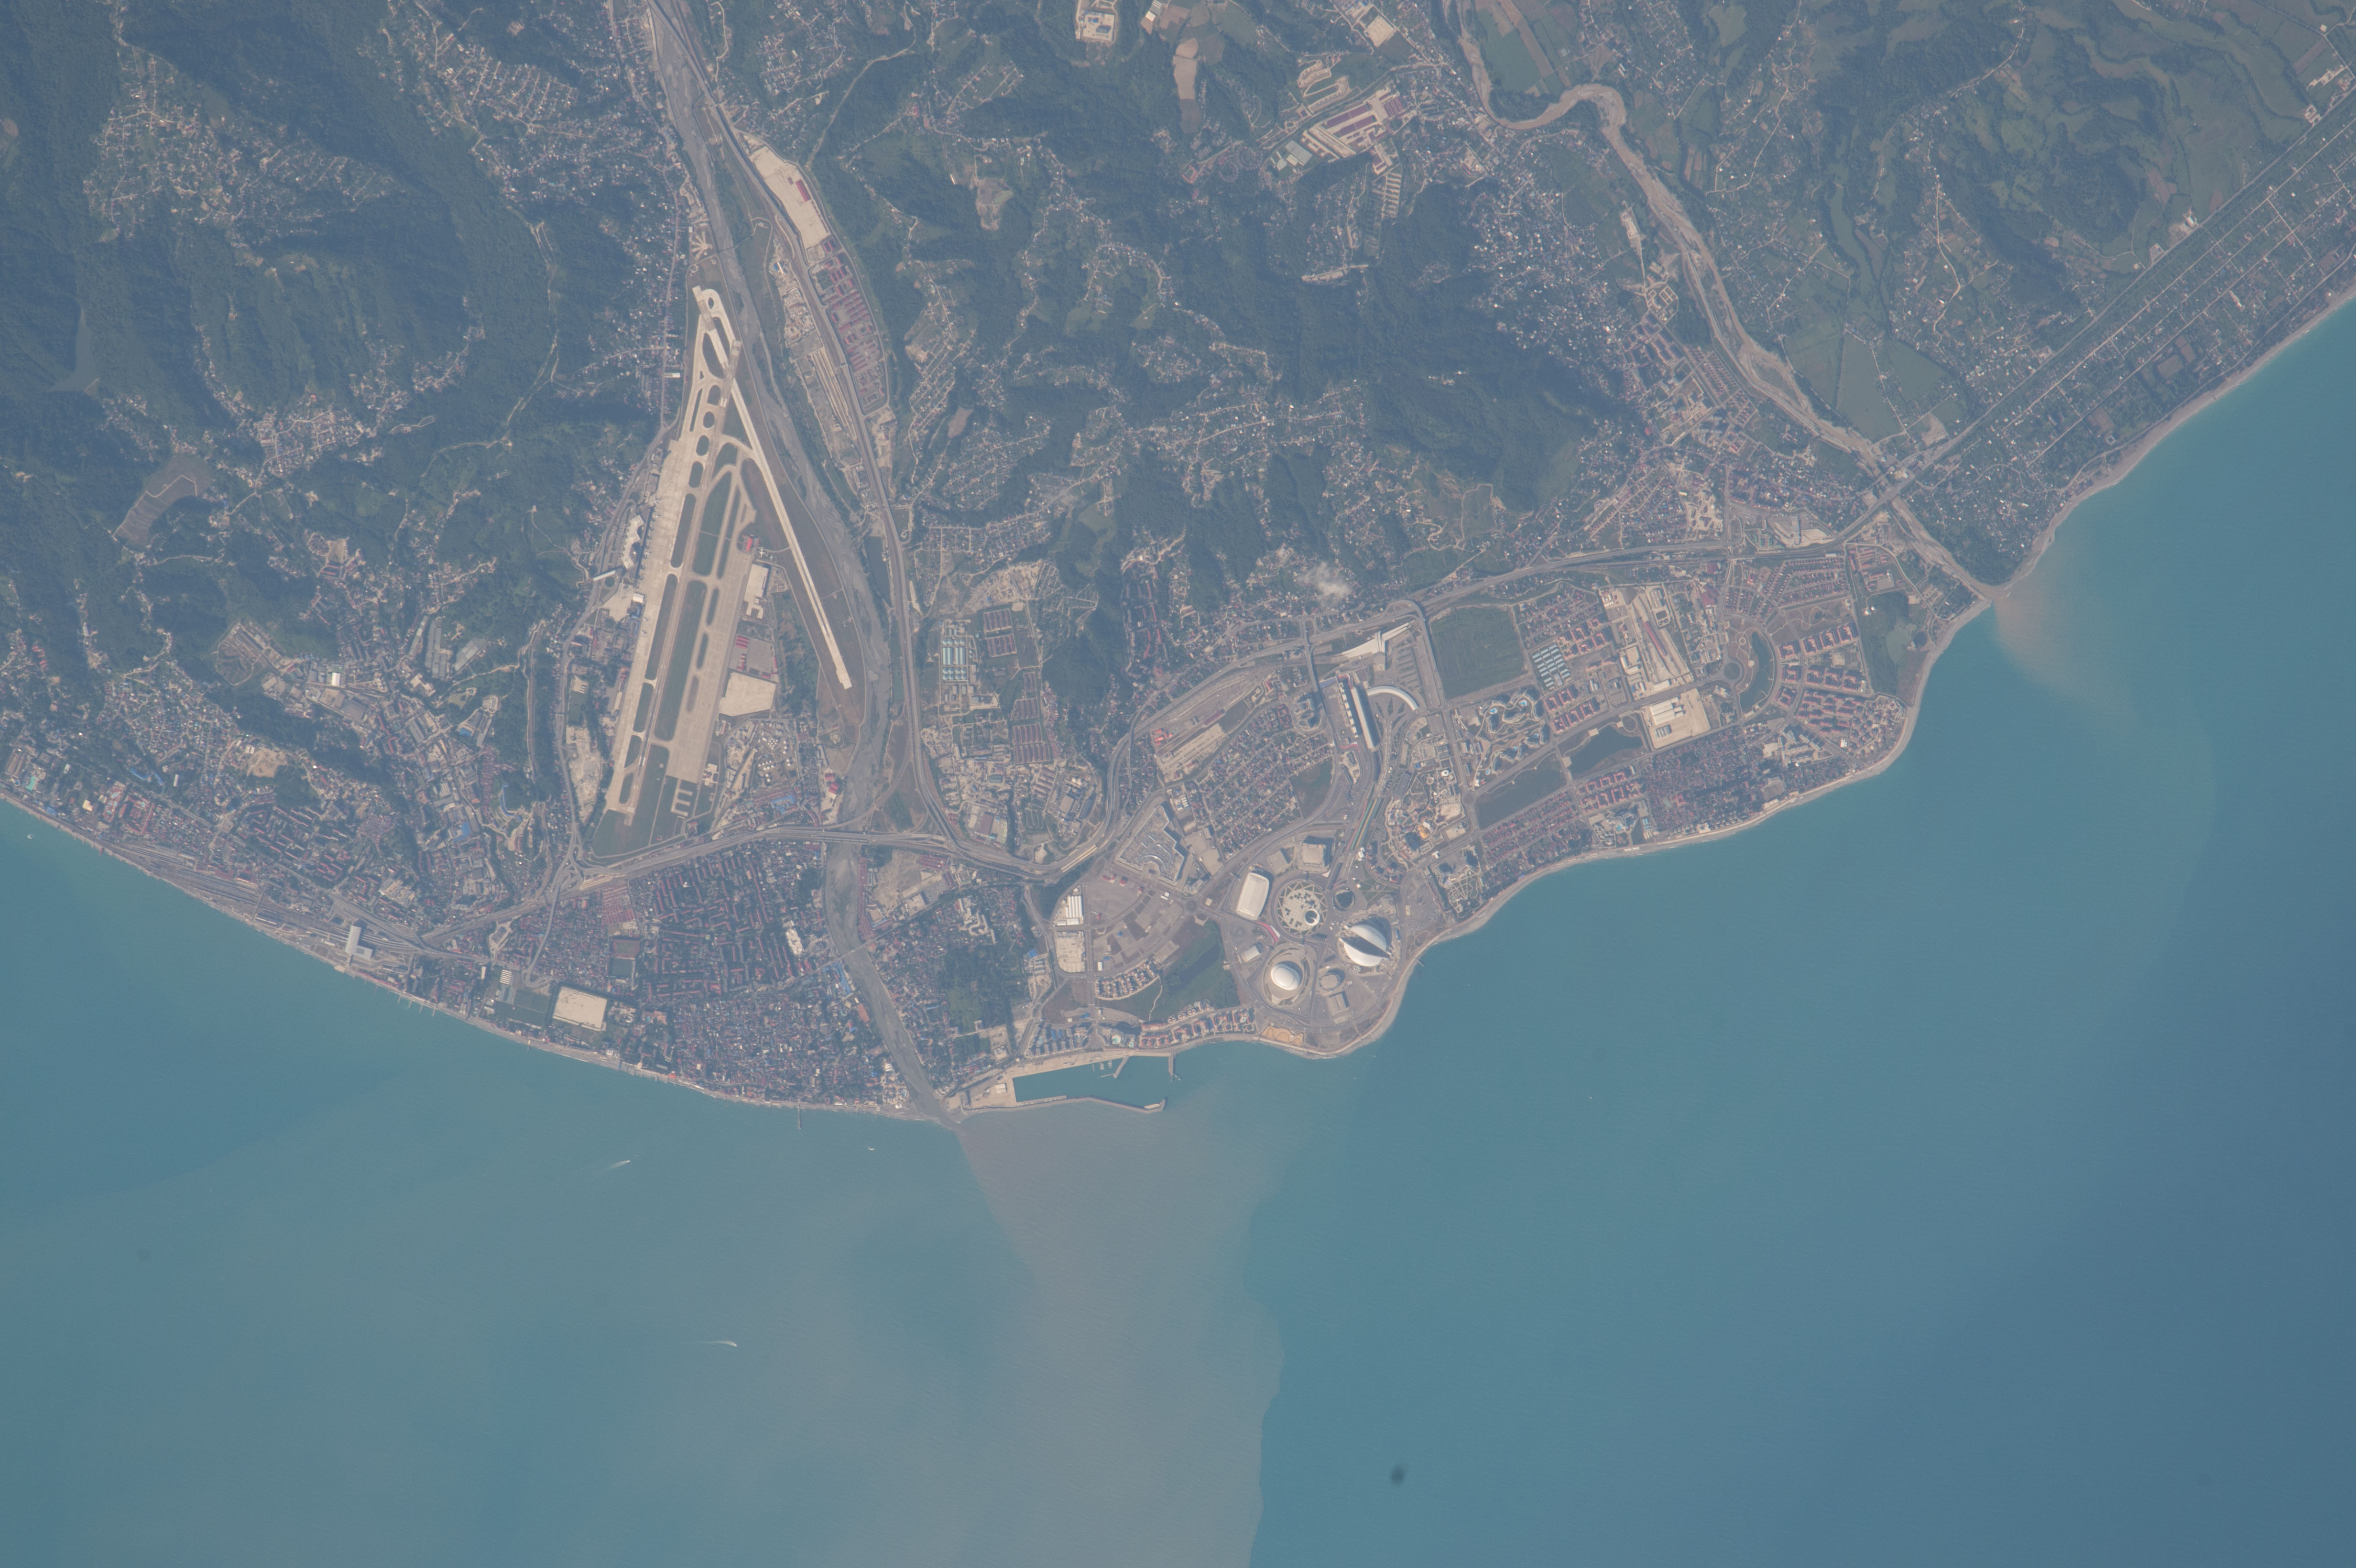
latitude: 43.4
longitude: 40.0
